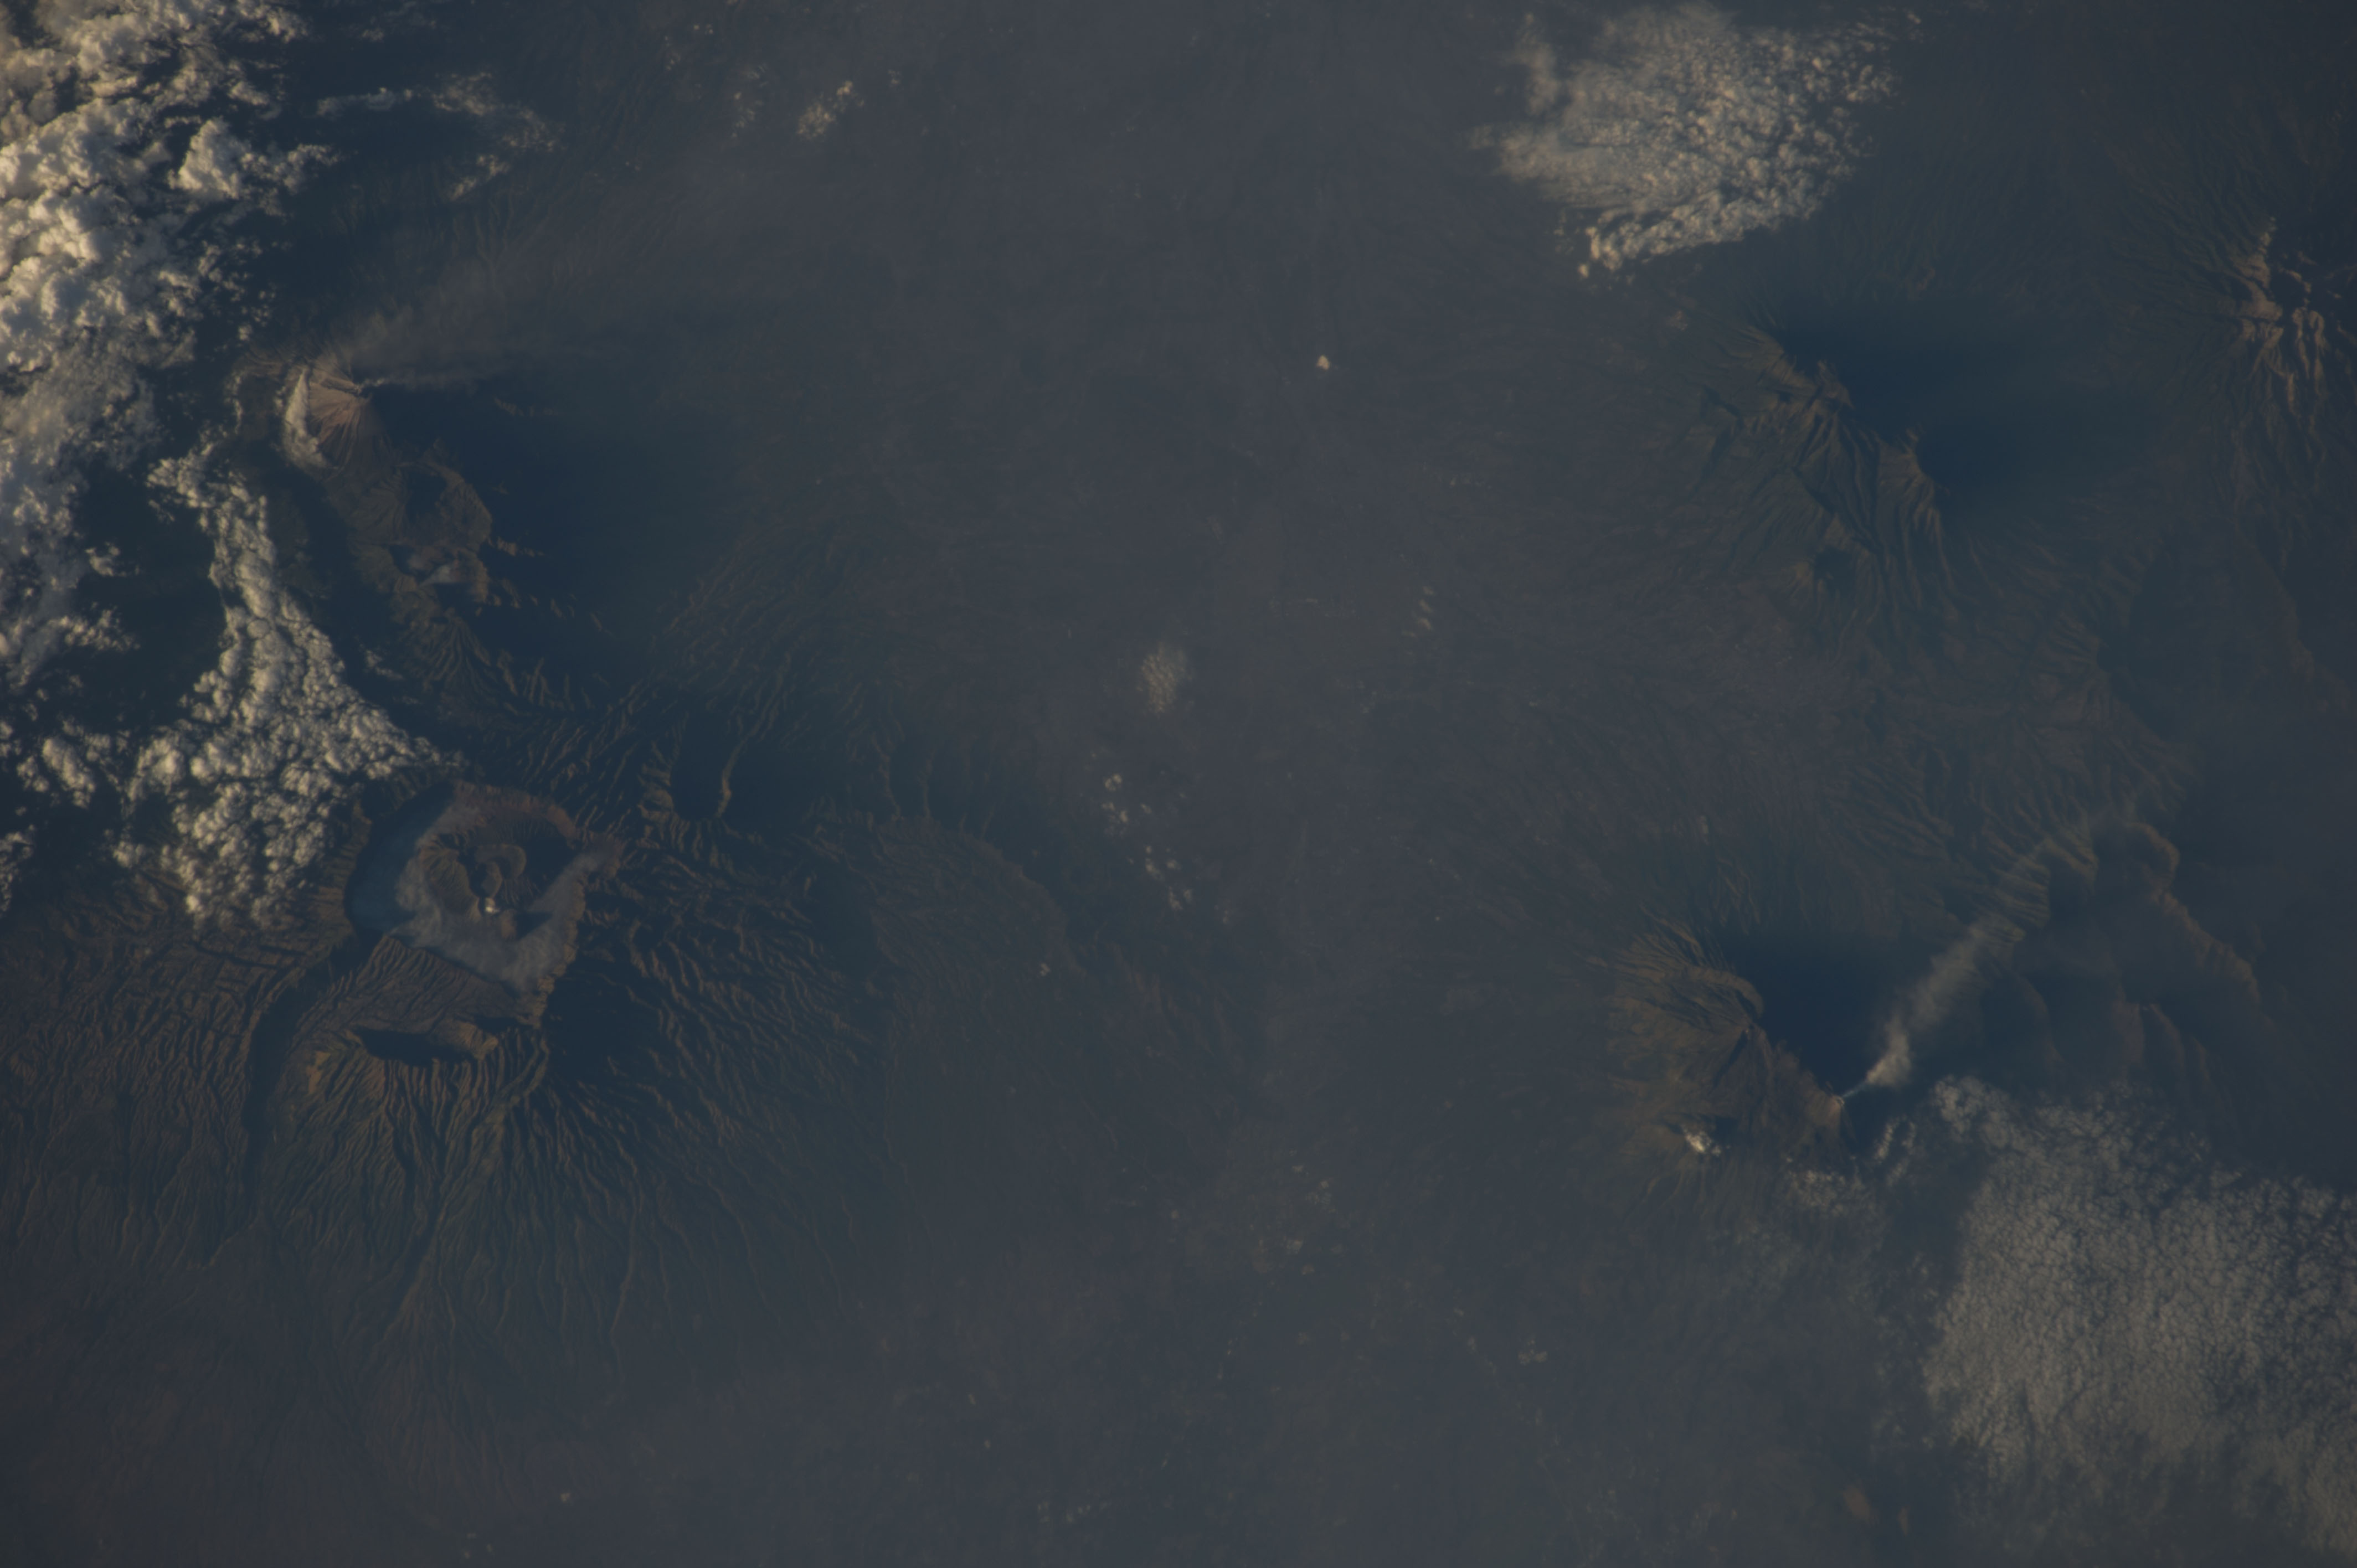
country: INDONESIA-J
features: MT. BROMO, MT. SEMERU, MT. BUTAK, MT. KAWI, ARJUNO-WELIRANG VOL., MT. KELUD
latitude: -7.9
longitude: 112.7
